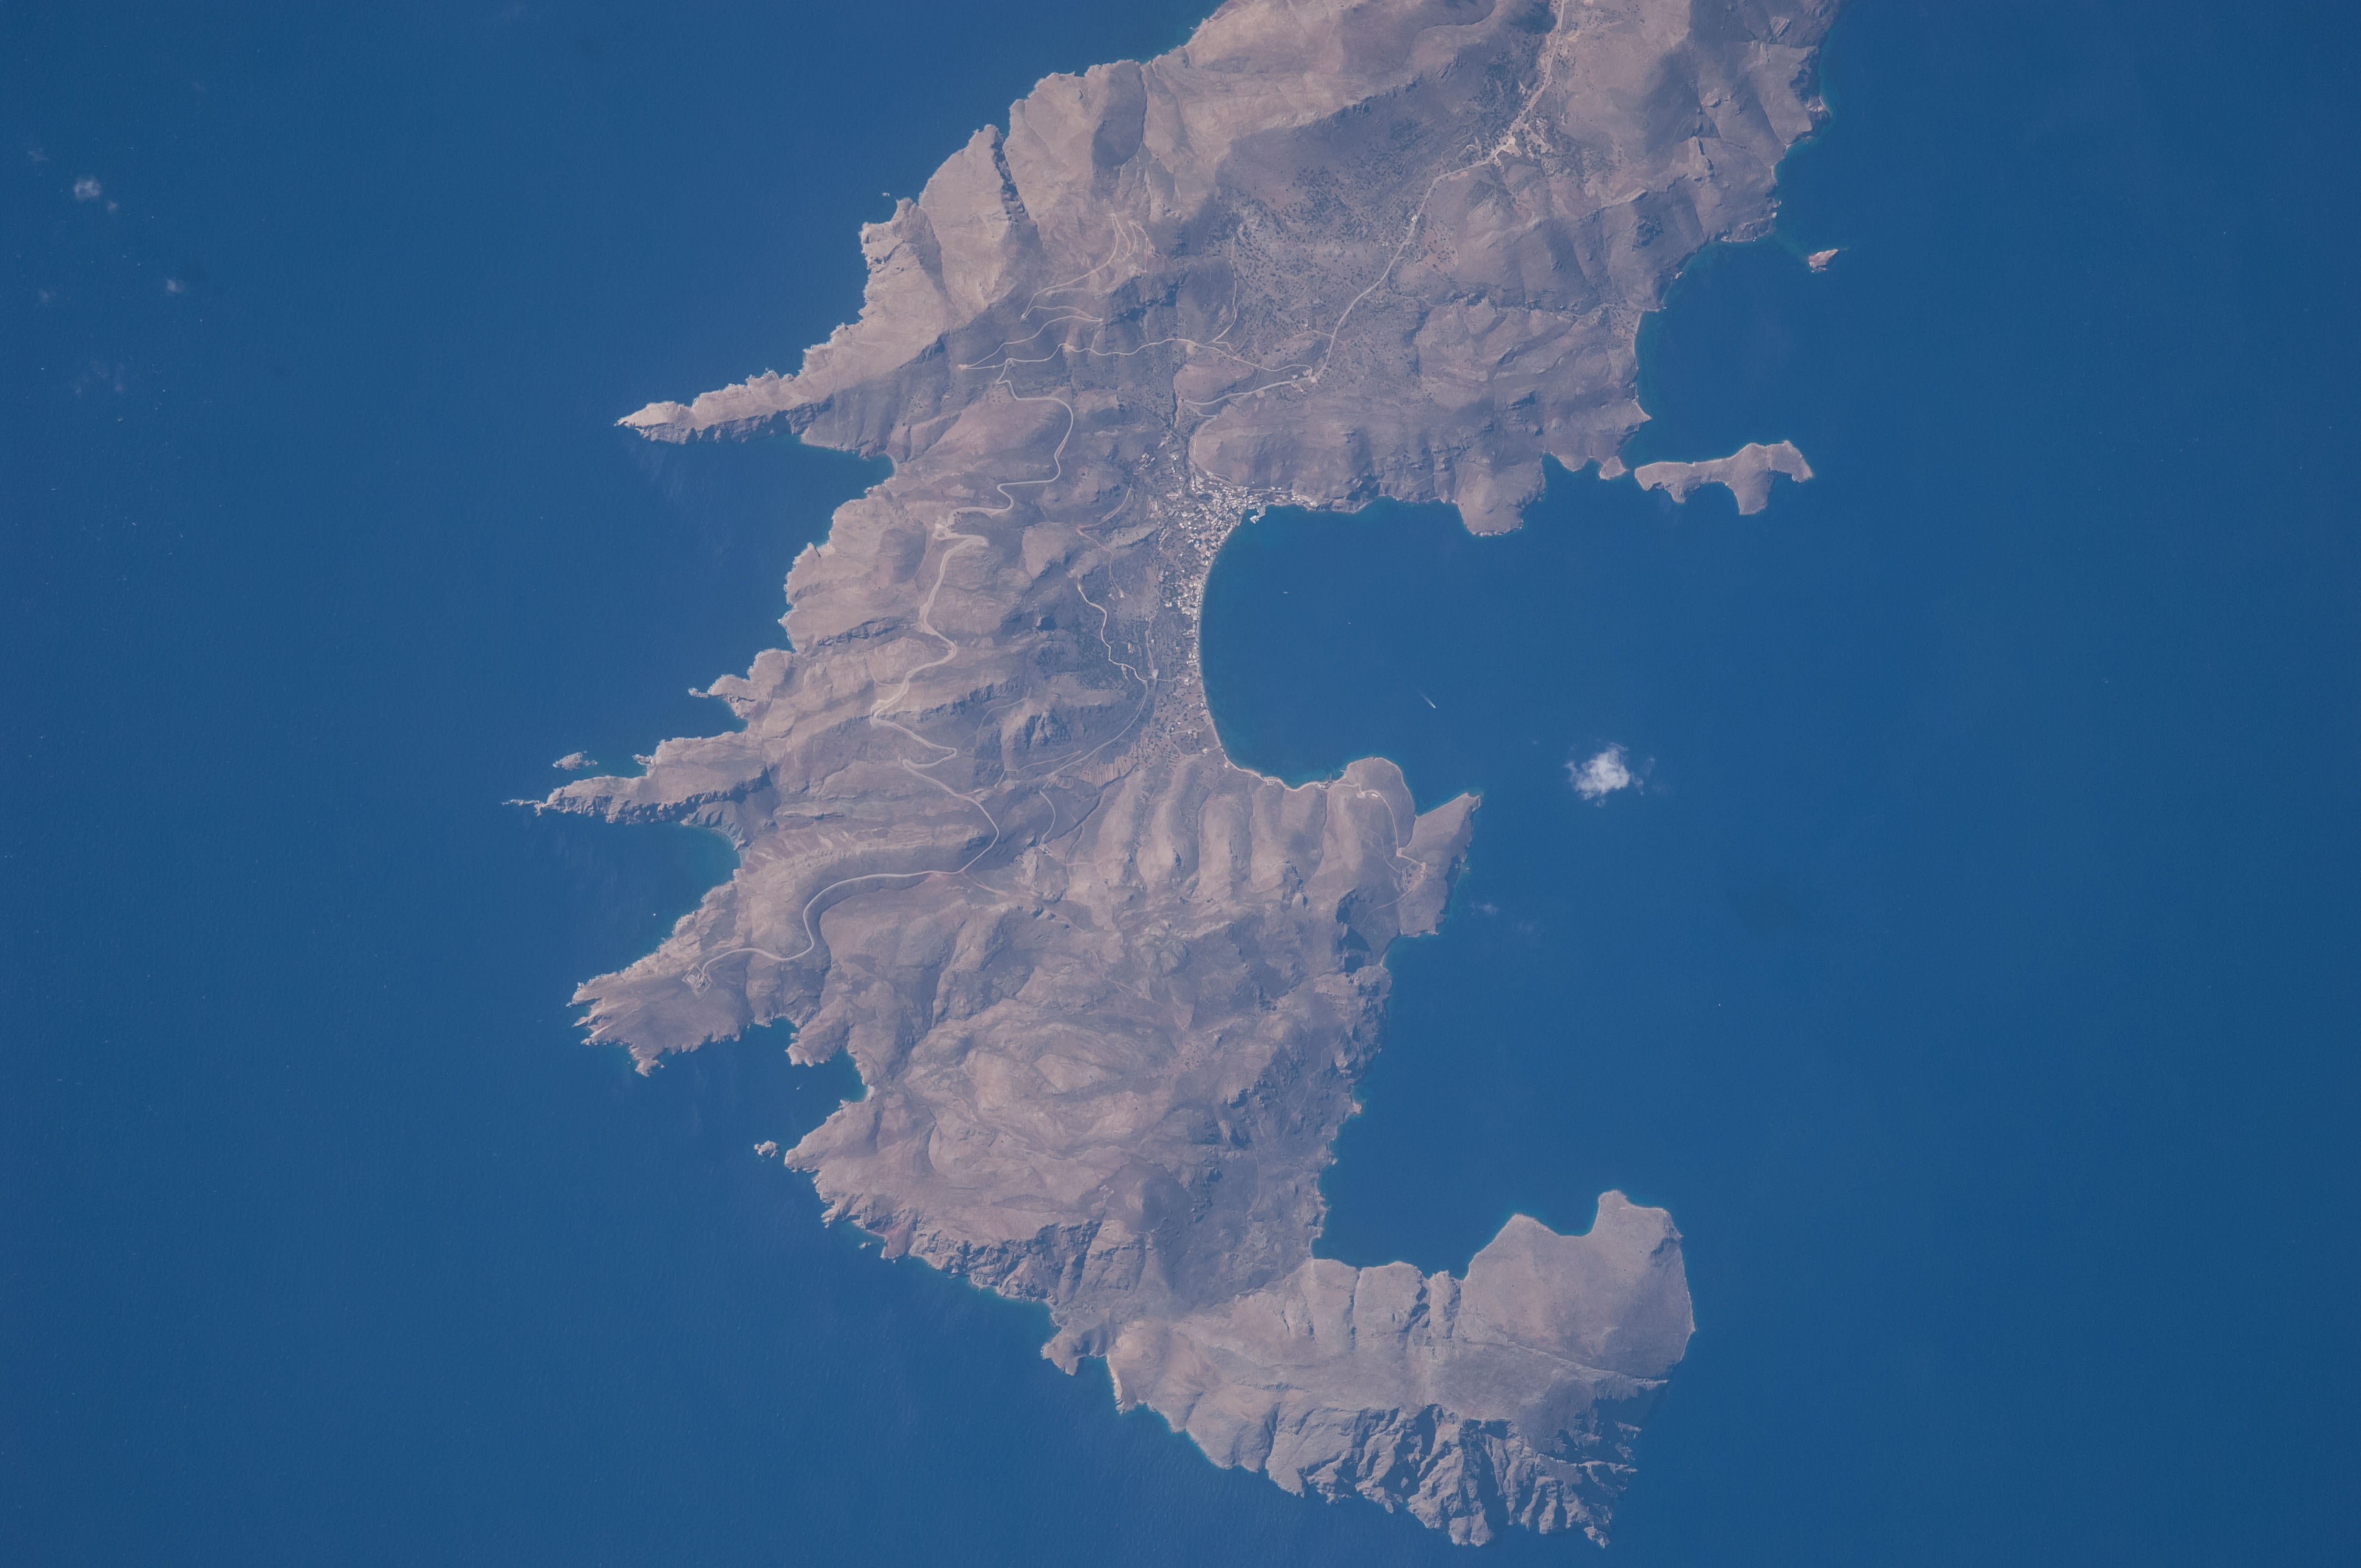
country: GREECE
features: TILOS ISLAND, LIVADIA, MOUNTAINS, MEDITERRANEAN SEA
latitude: 36.4
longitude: 27.4
